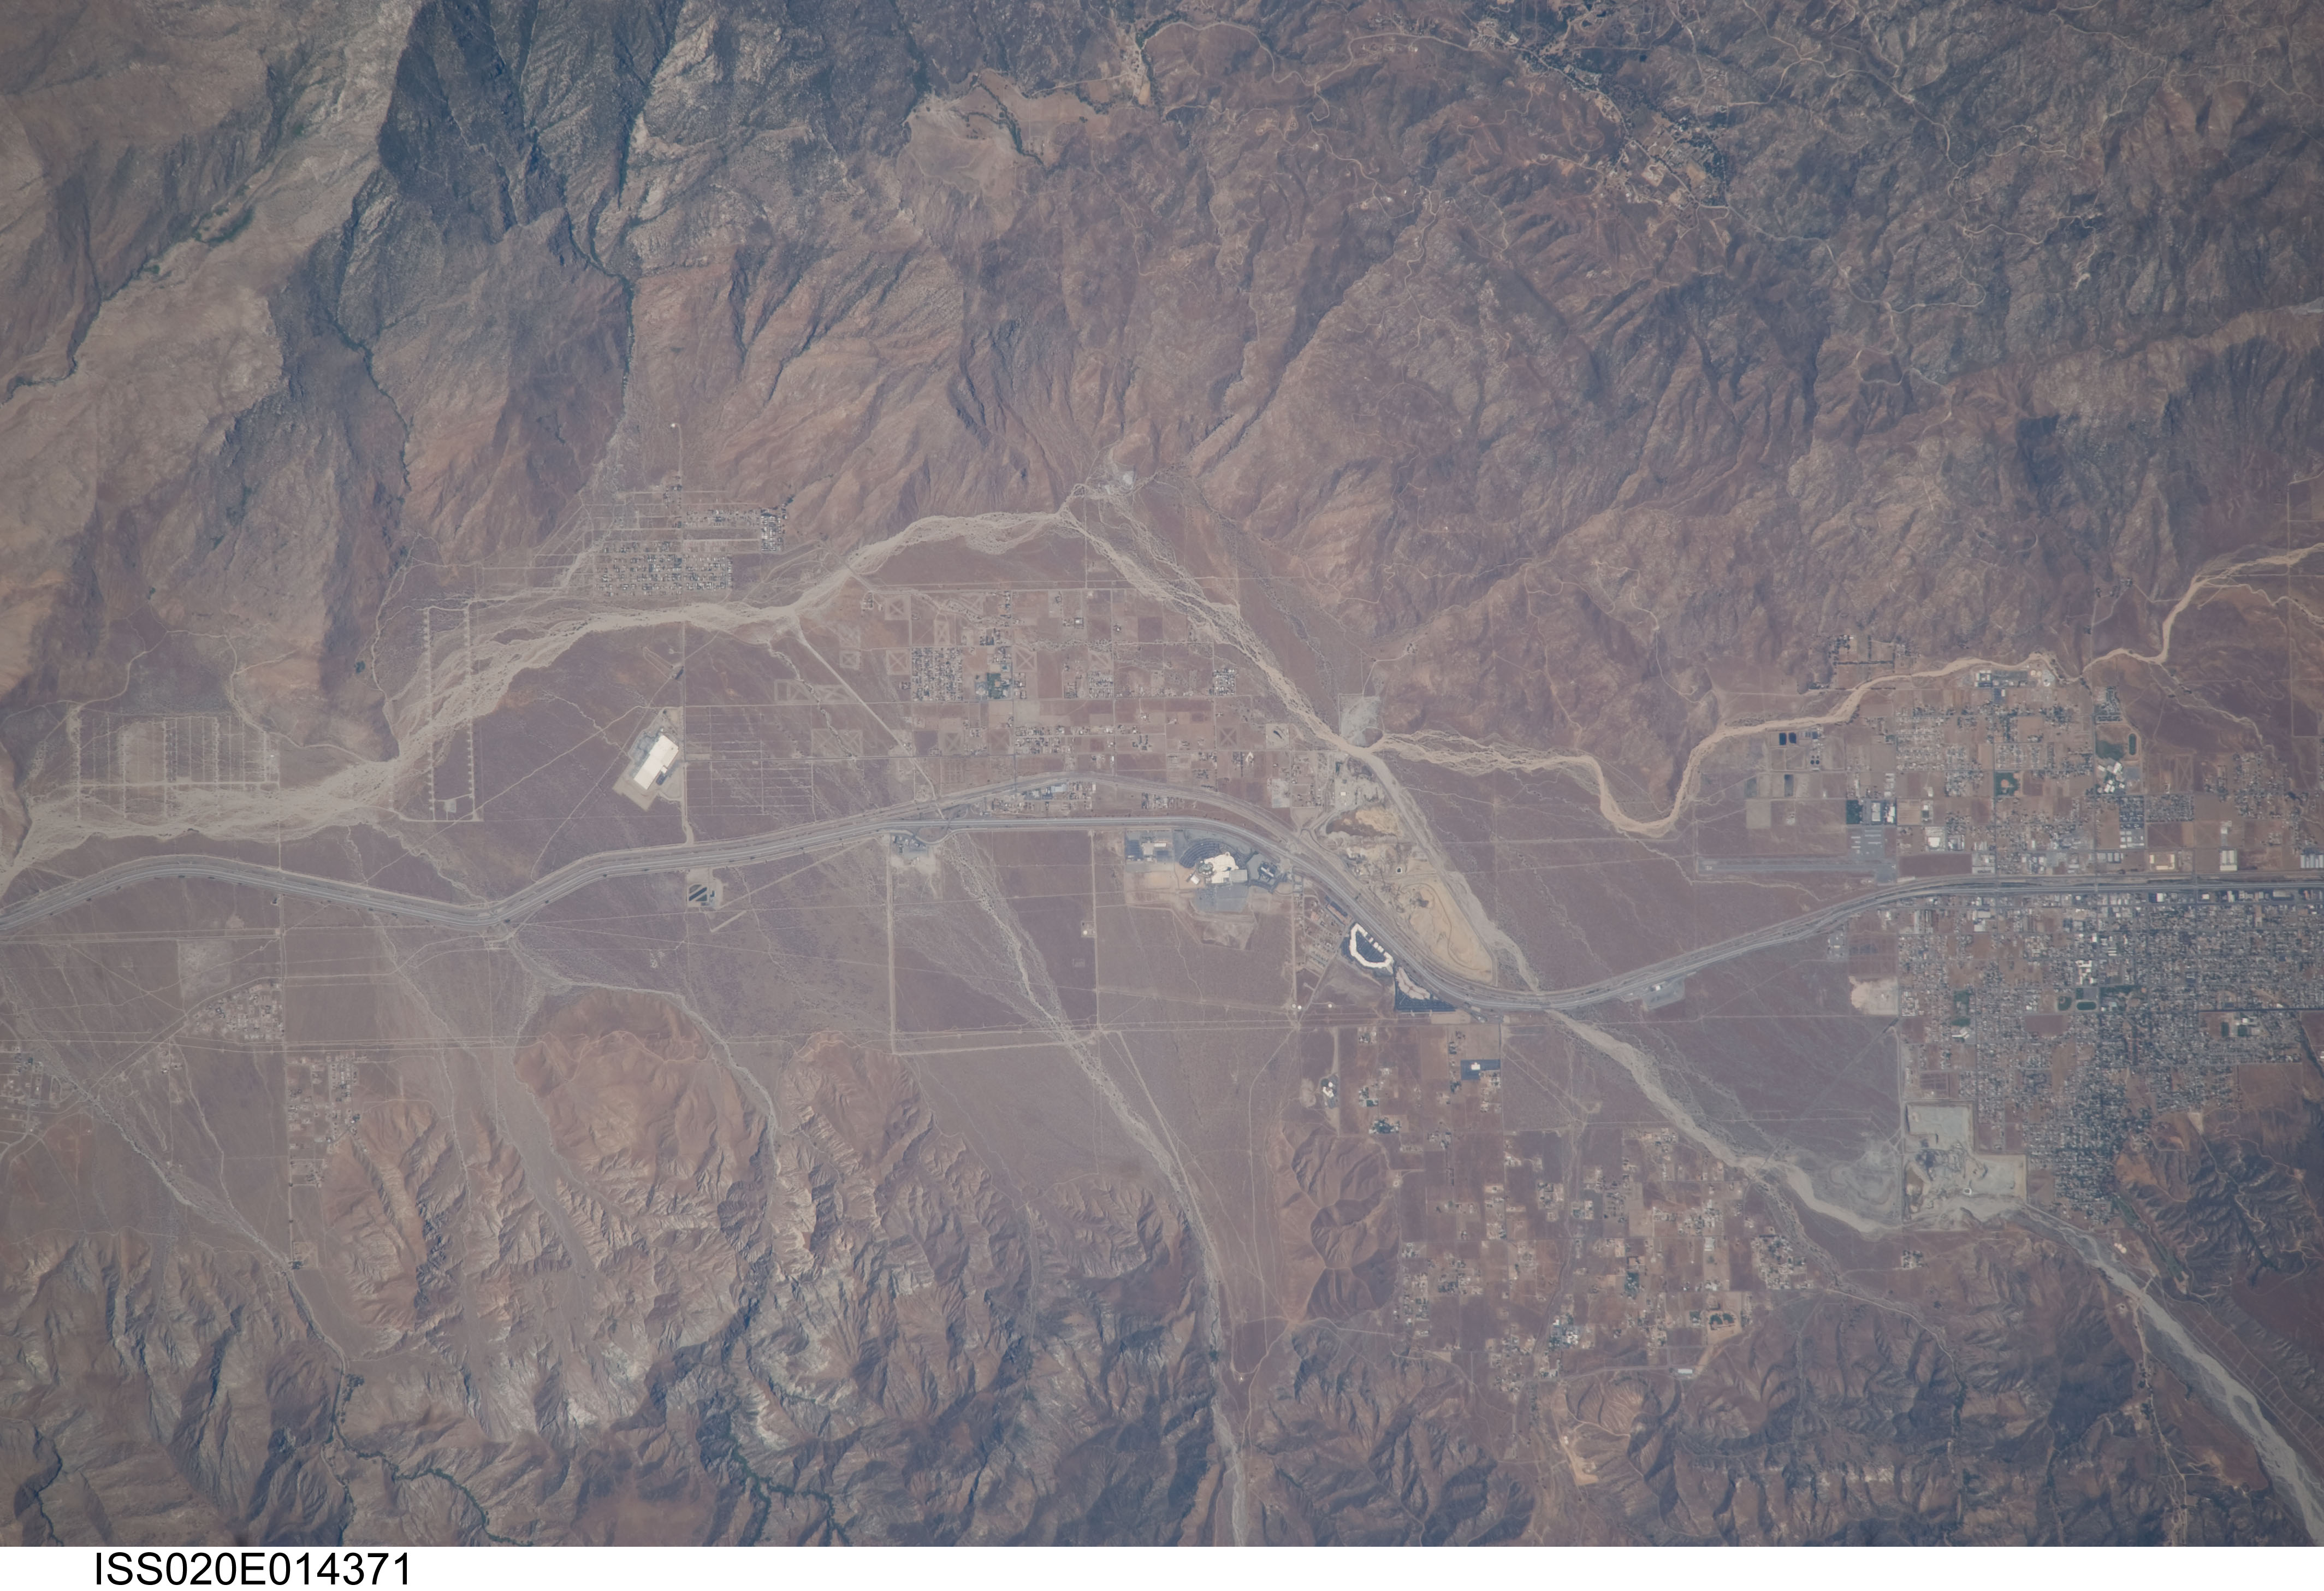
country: USA-CALIFORNIA
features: SAN GORGONIO R., CABAZON, BANNING, HILLS, DESERT
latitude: 33.9
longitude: -116.8
